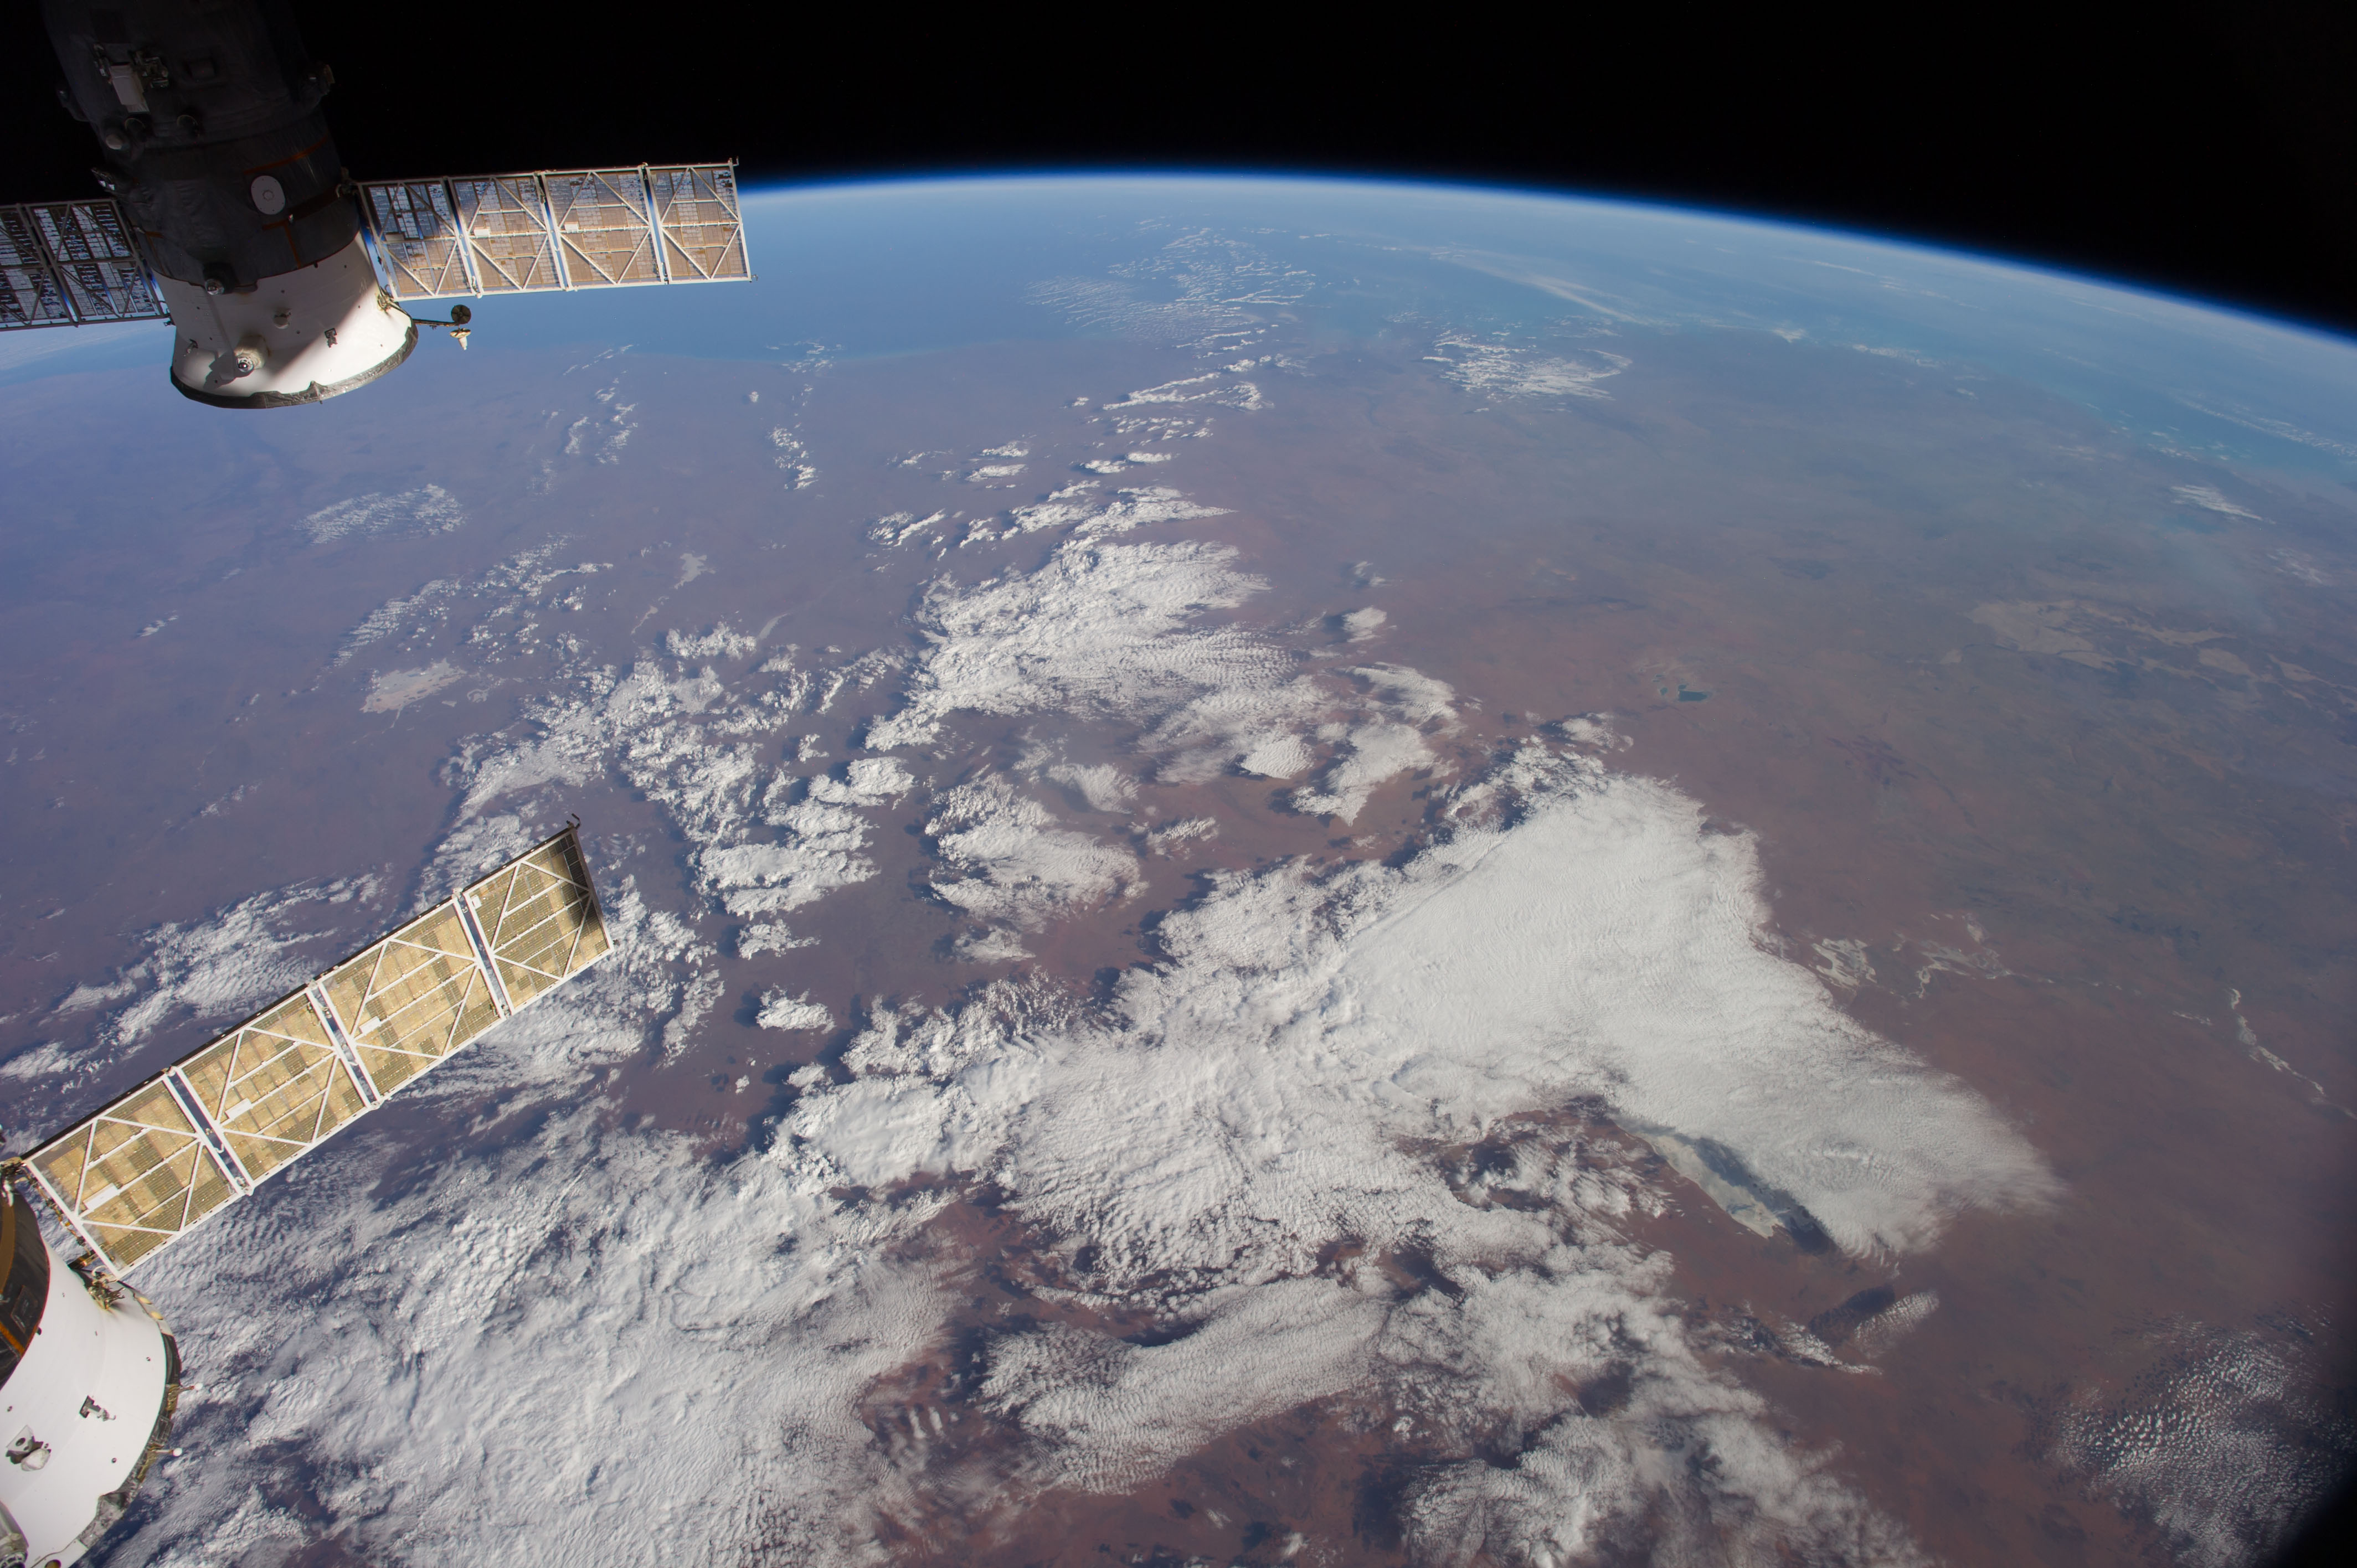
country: AUSTRALIA-WA
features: INDIAN O., L. GREGORY, L. MACKAY, GREAT SANDY DES., ATMOSPHERIC LIMB
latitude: -22.0
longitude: 125.5
